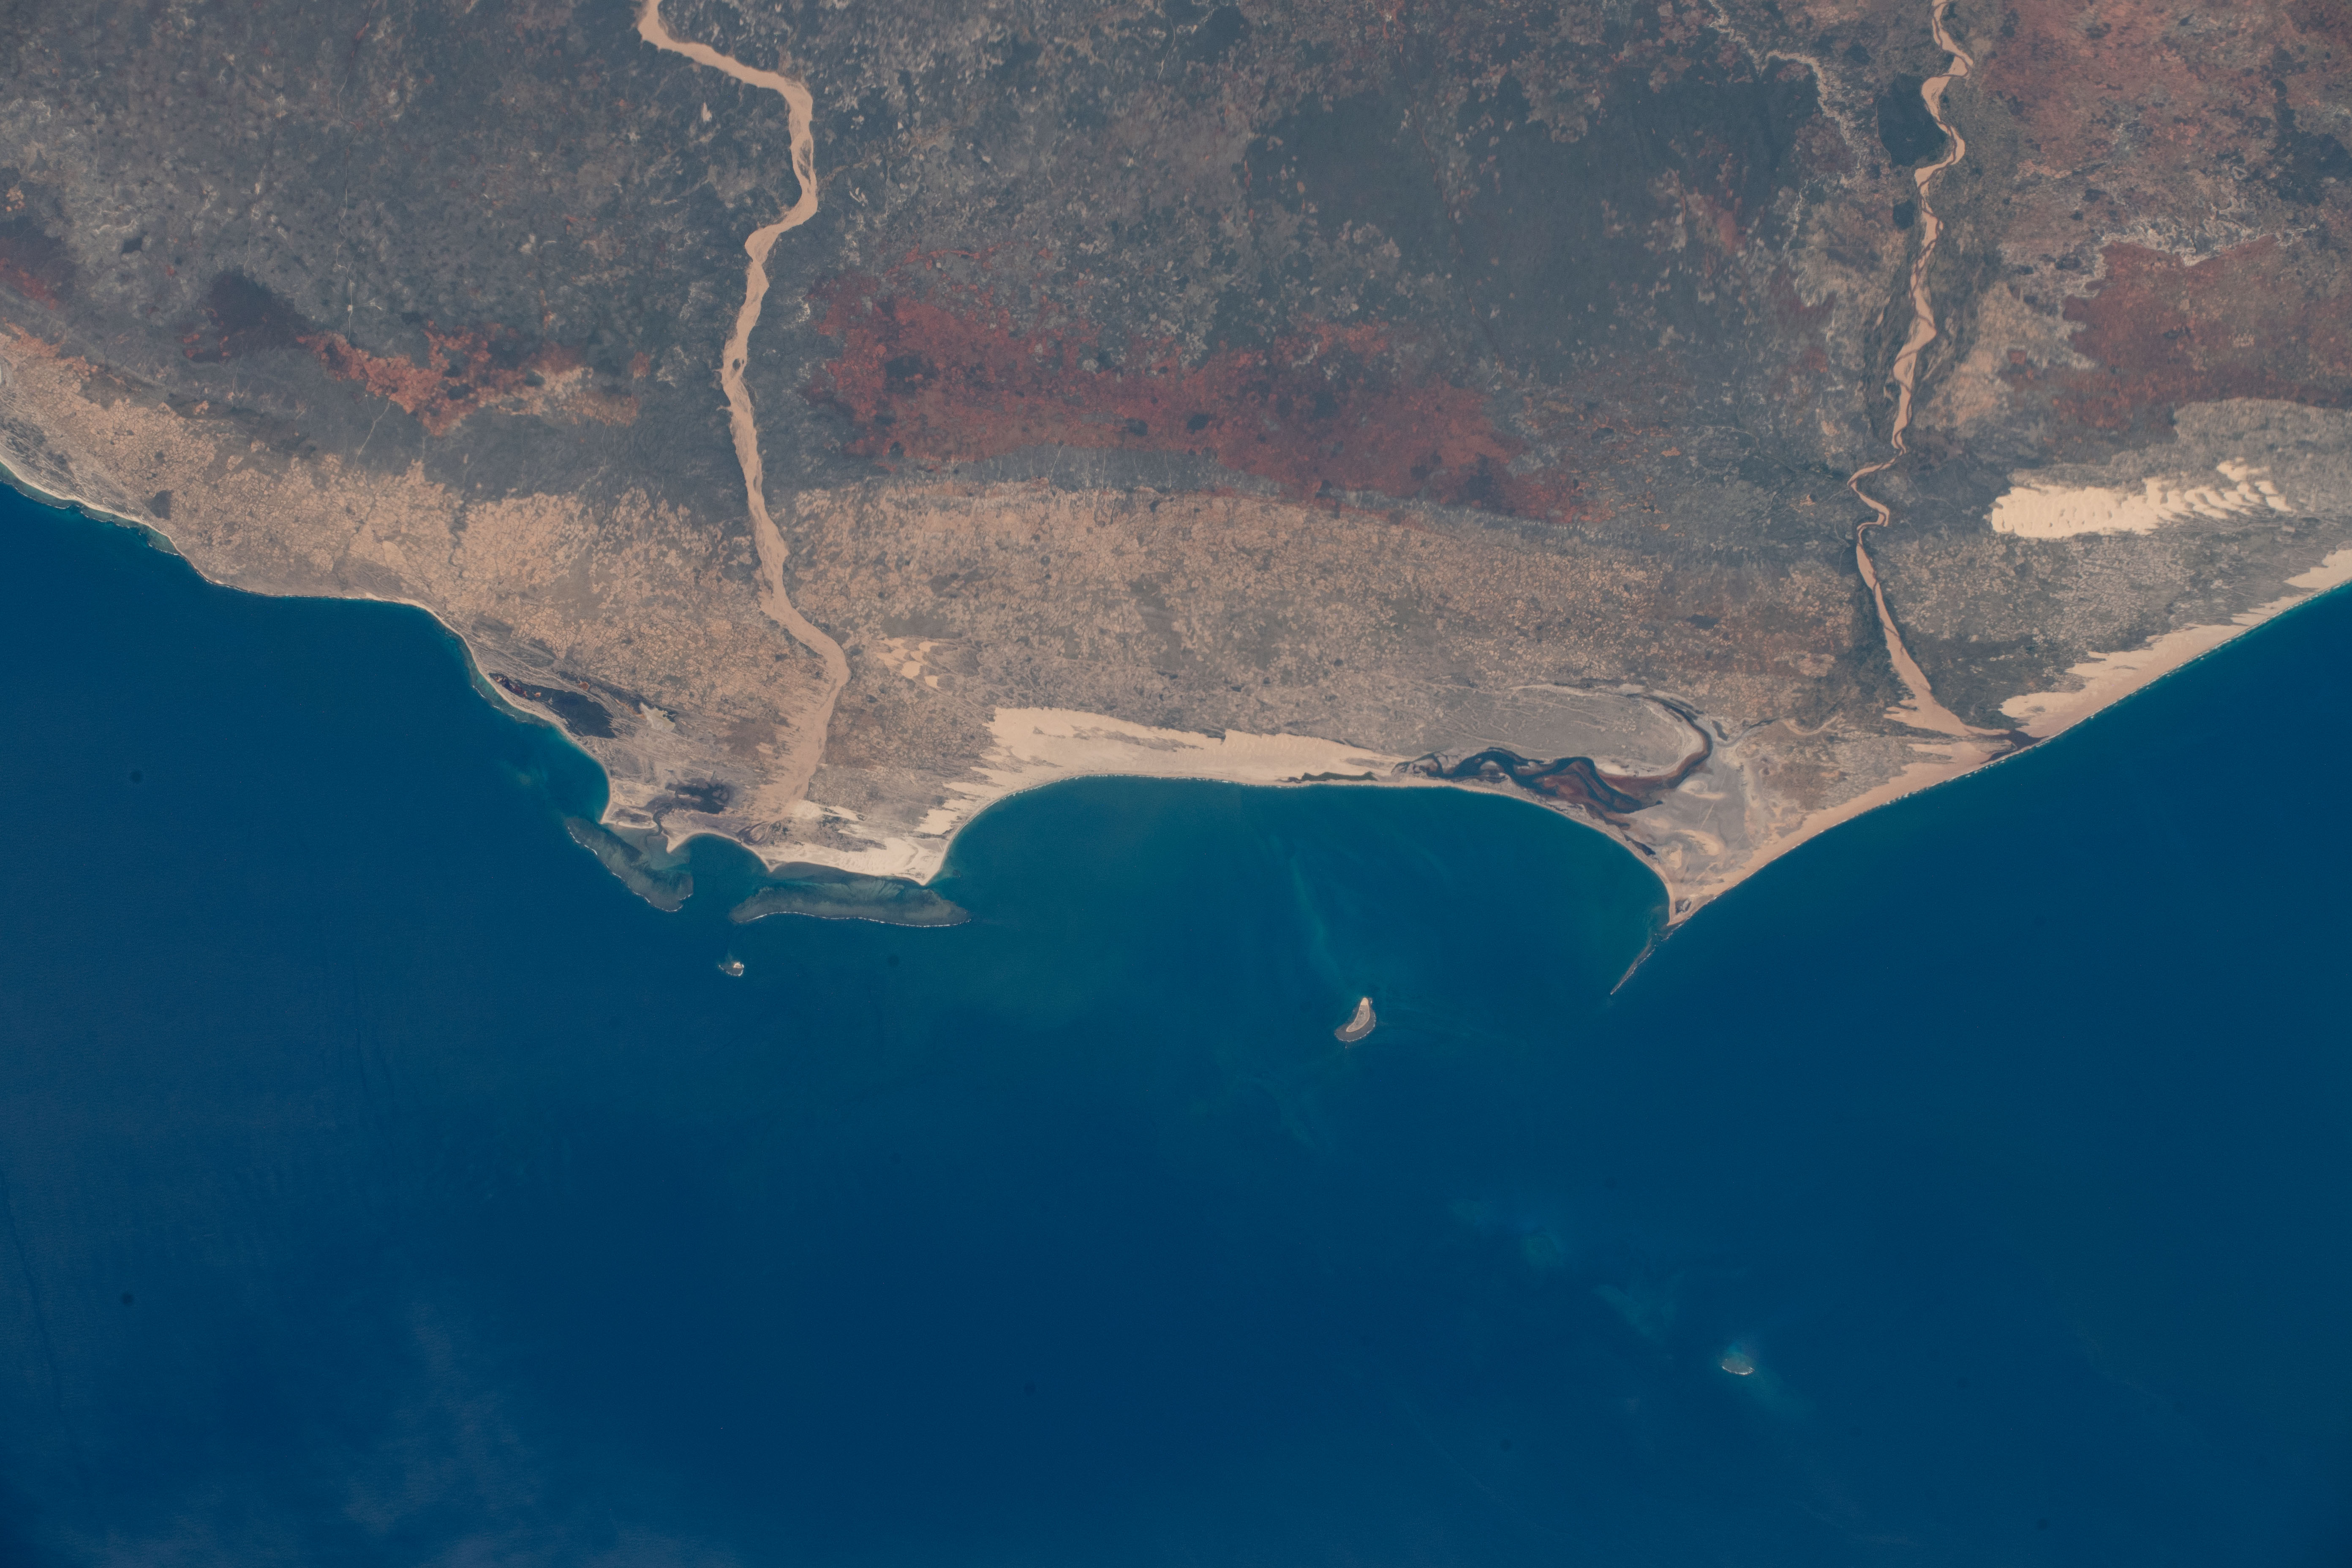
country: MADAGASCAR
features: LINTA RIVER, MENARANDRA RIVER
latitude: -25.1
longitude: 44.3
